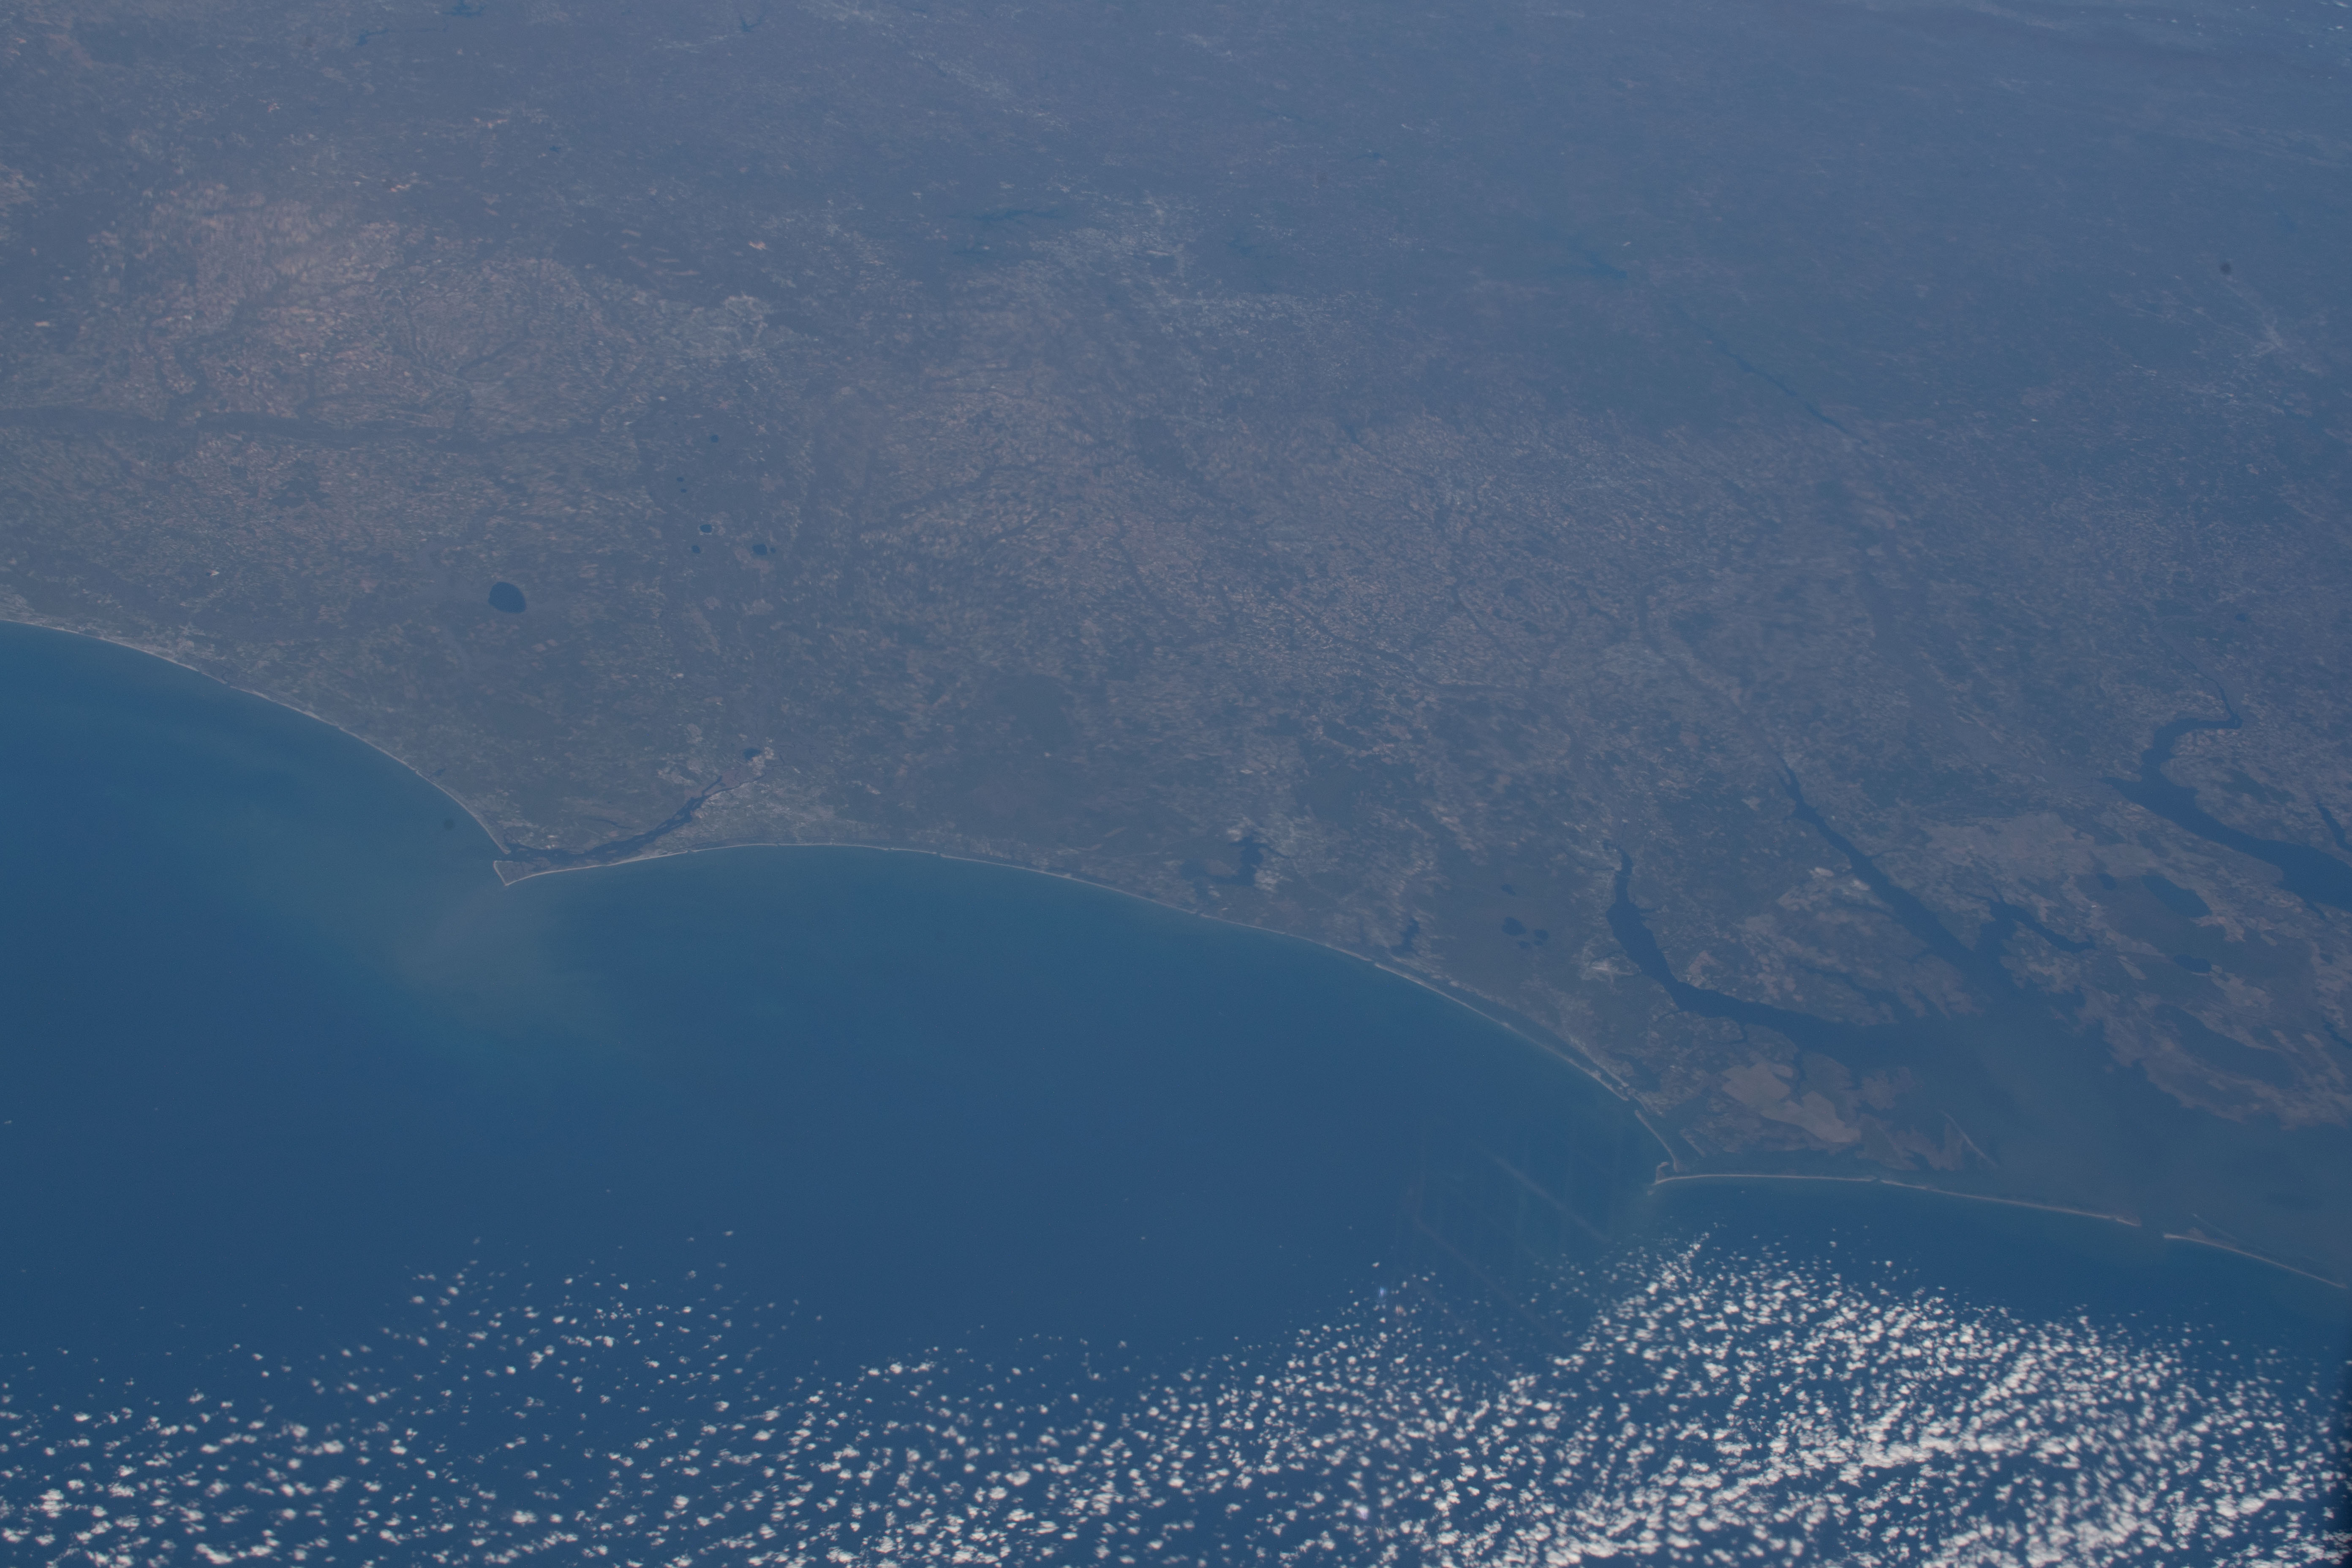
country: USA-NORTH CAROLINA
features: PAMLICO SOUND, WILMINGTON
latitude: 34.5
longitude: -77.5
